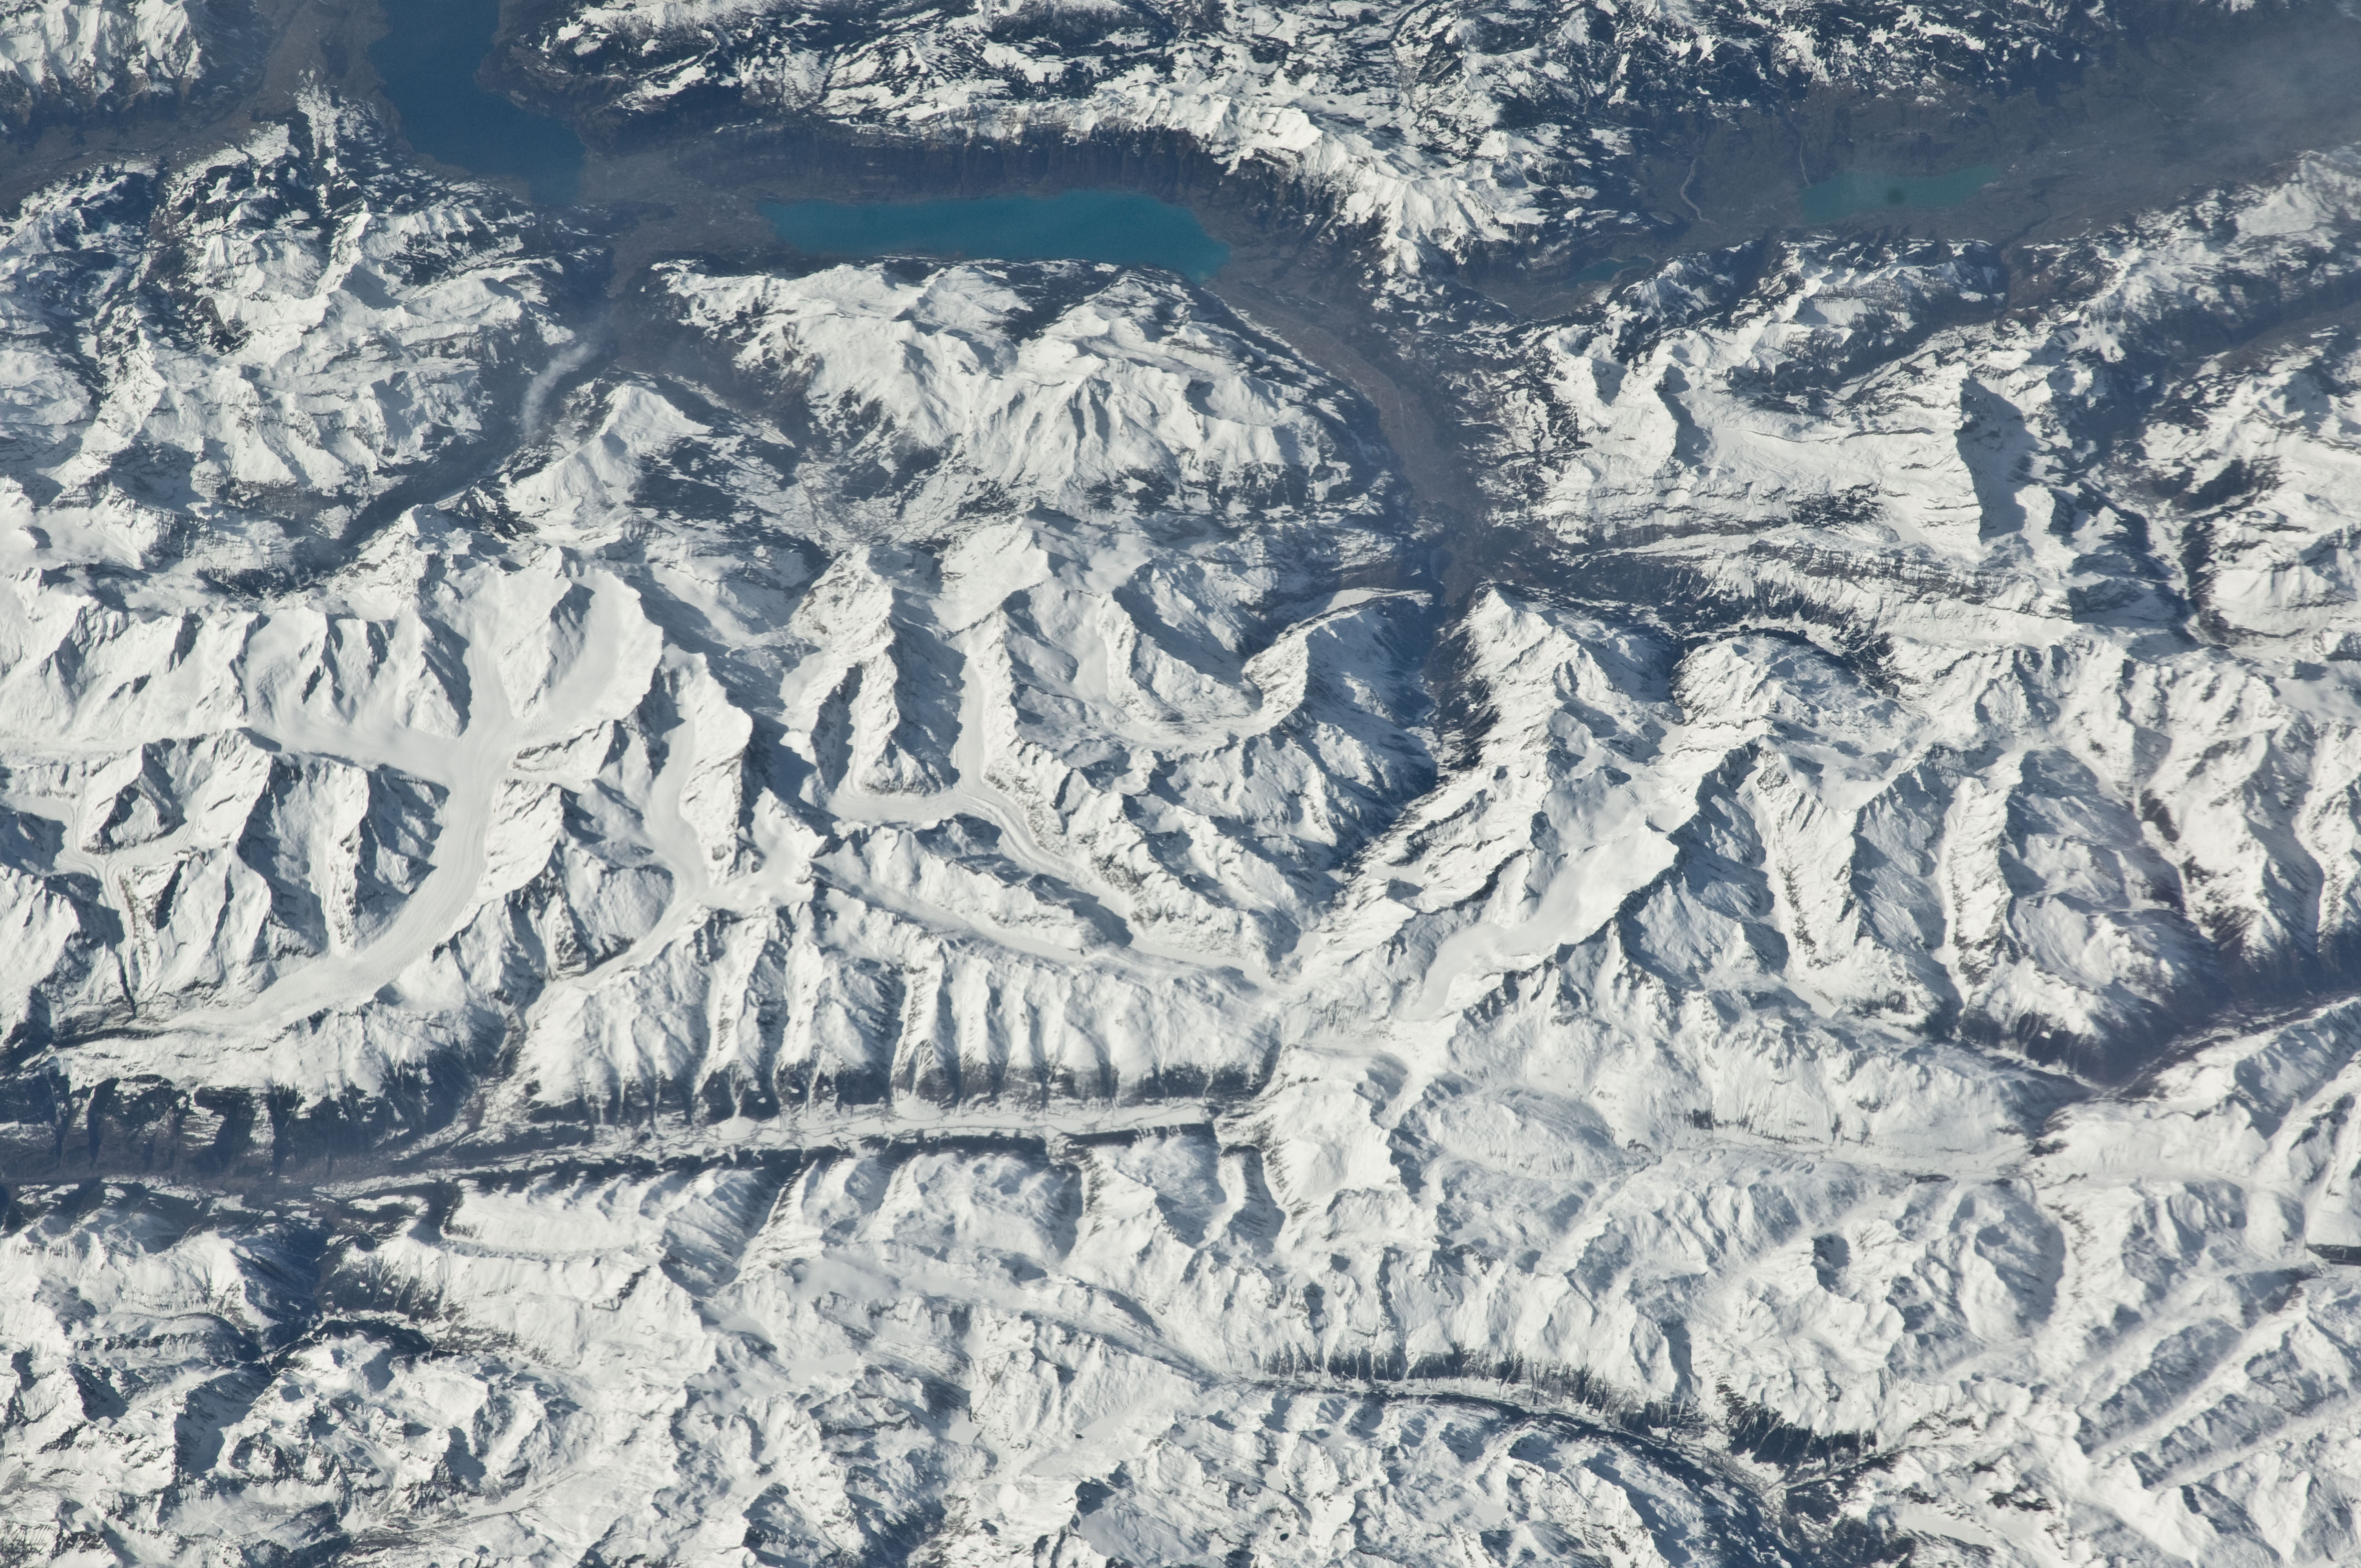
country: SWITZERLAND
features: BRIENZER L., BERNESE ALPS, SNOW, GL.
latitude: 46.6
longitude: 8.3
